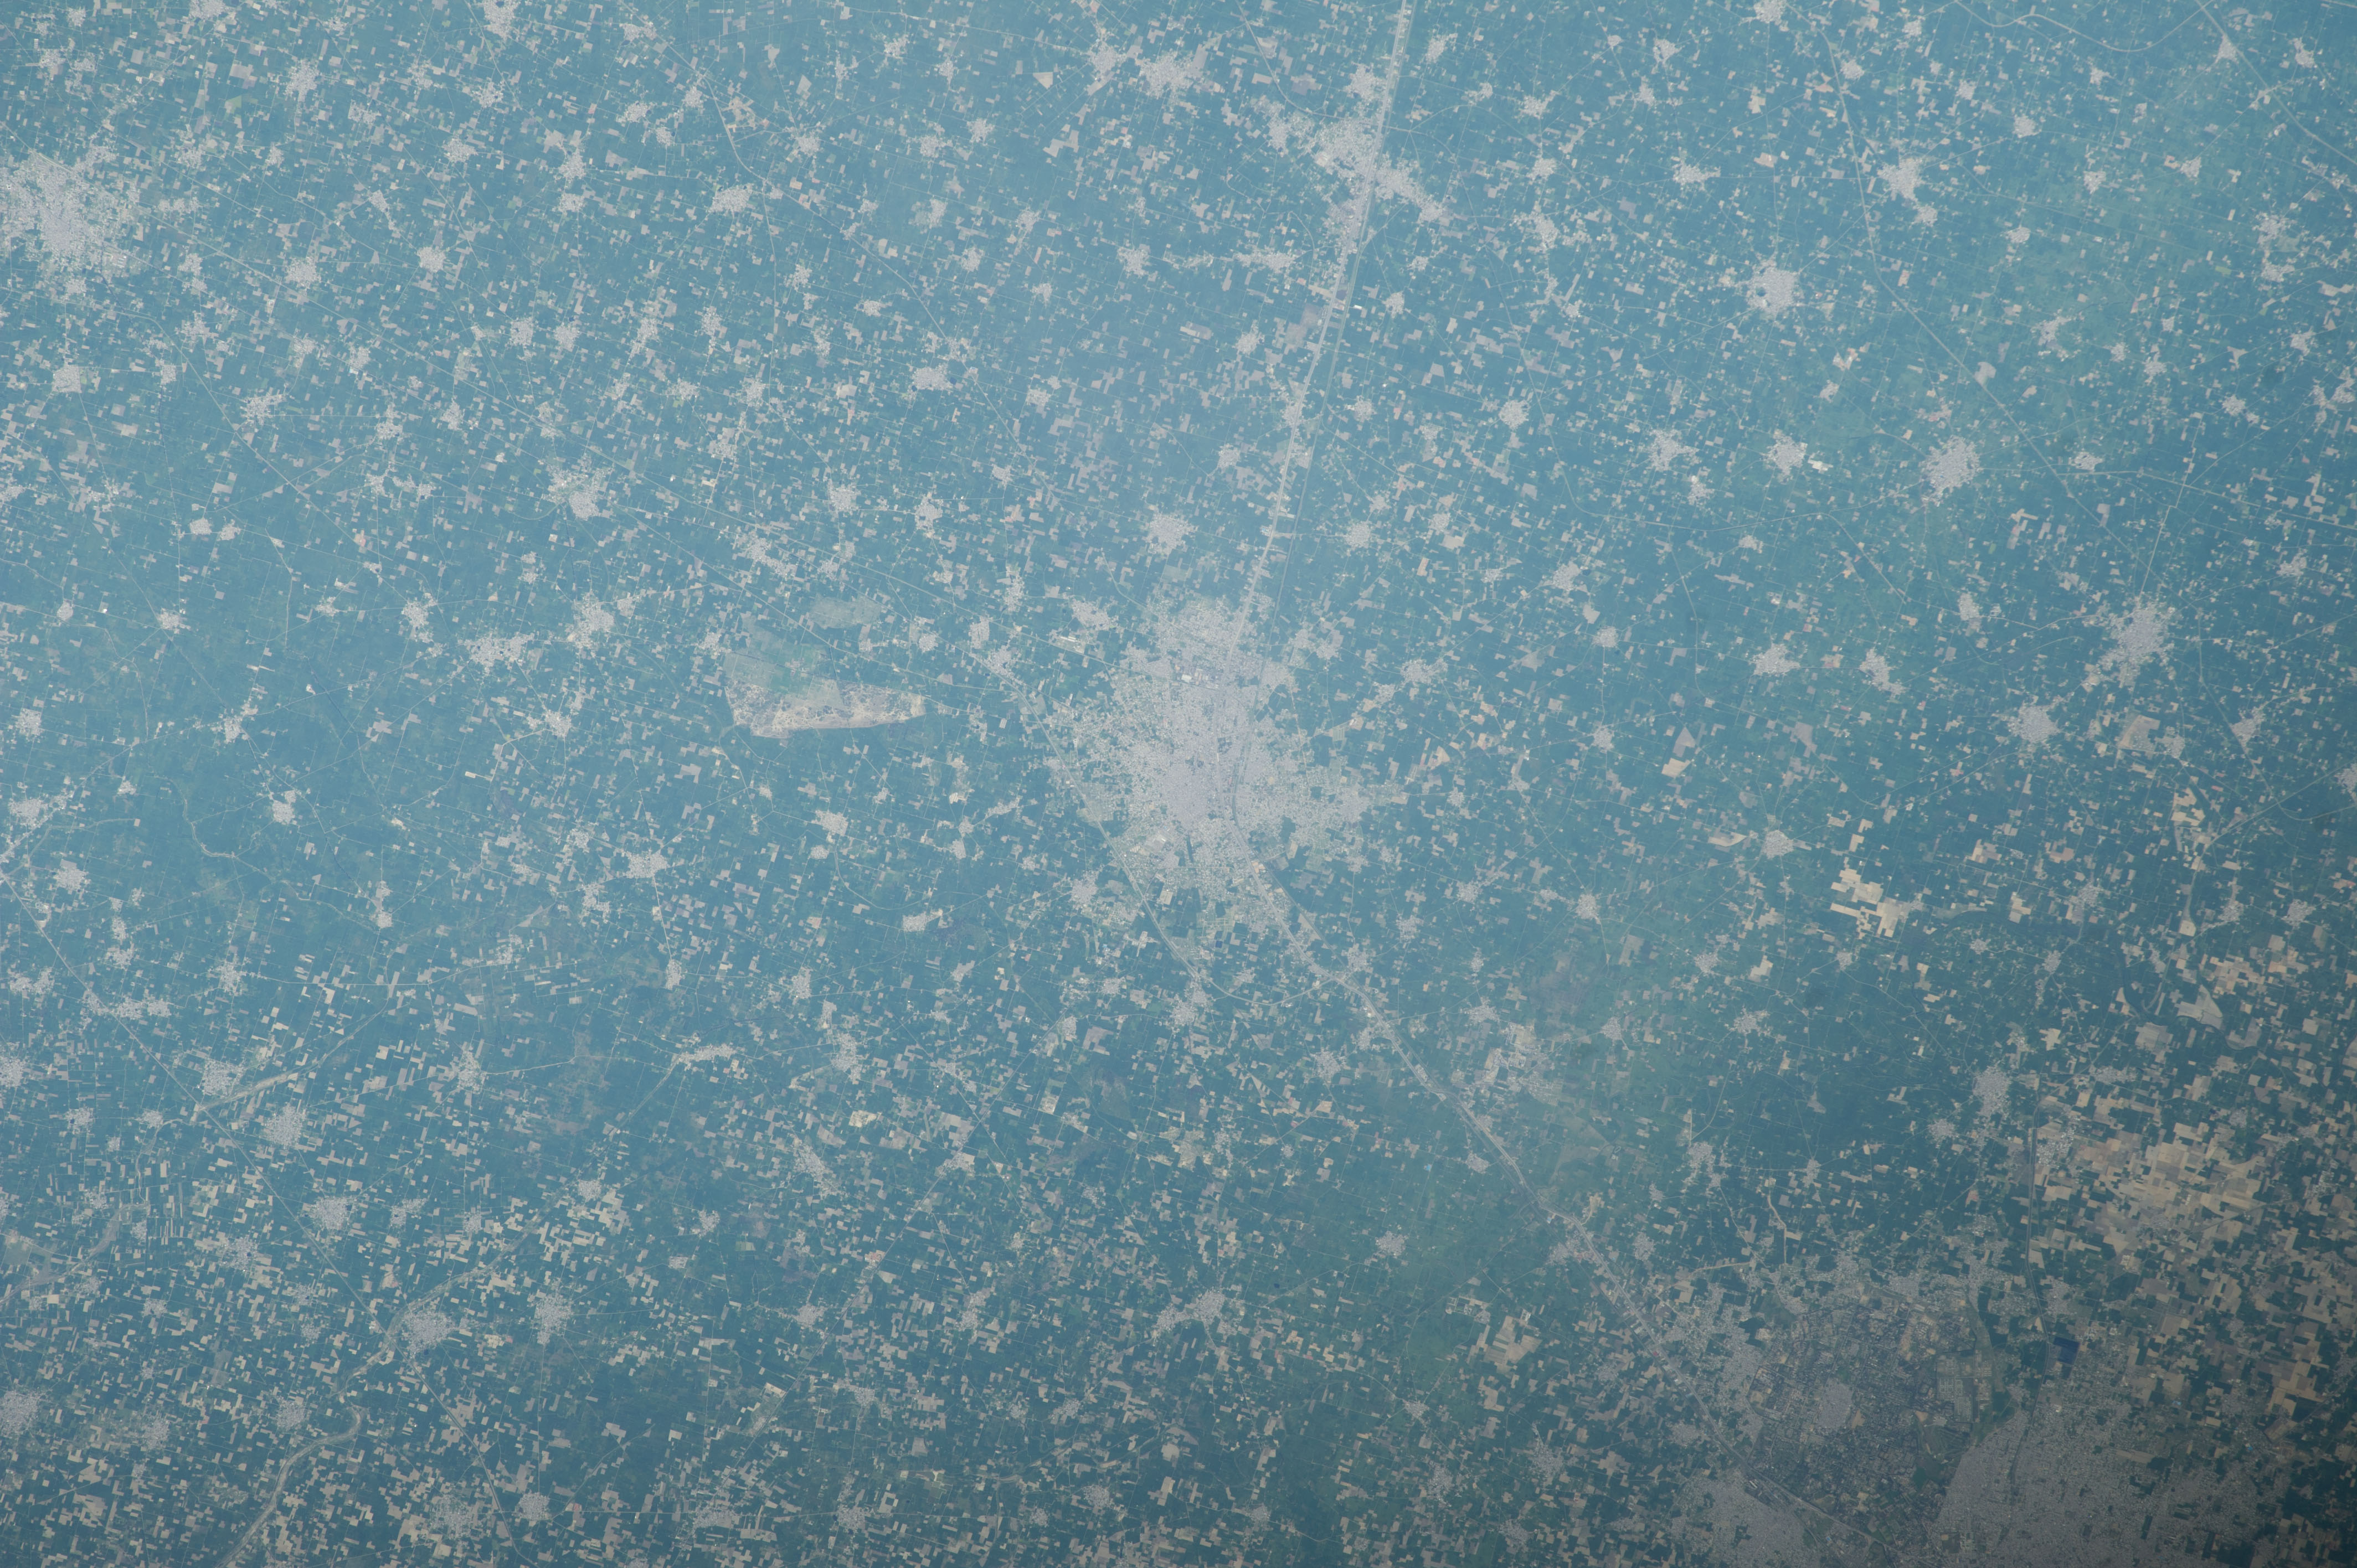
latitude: 31.2
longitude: 75.8
